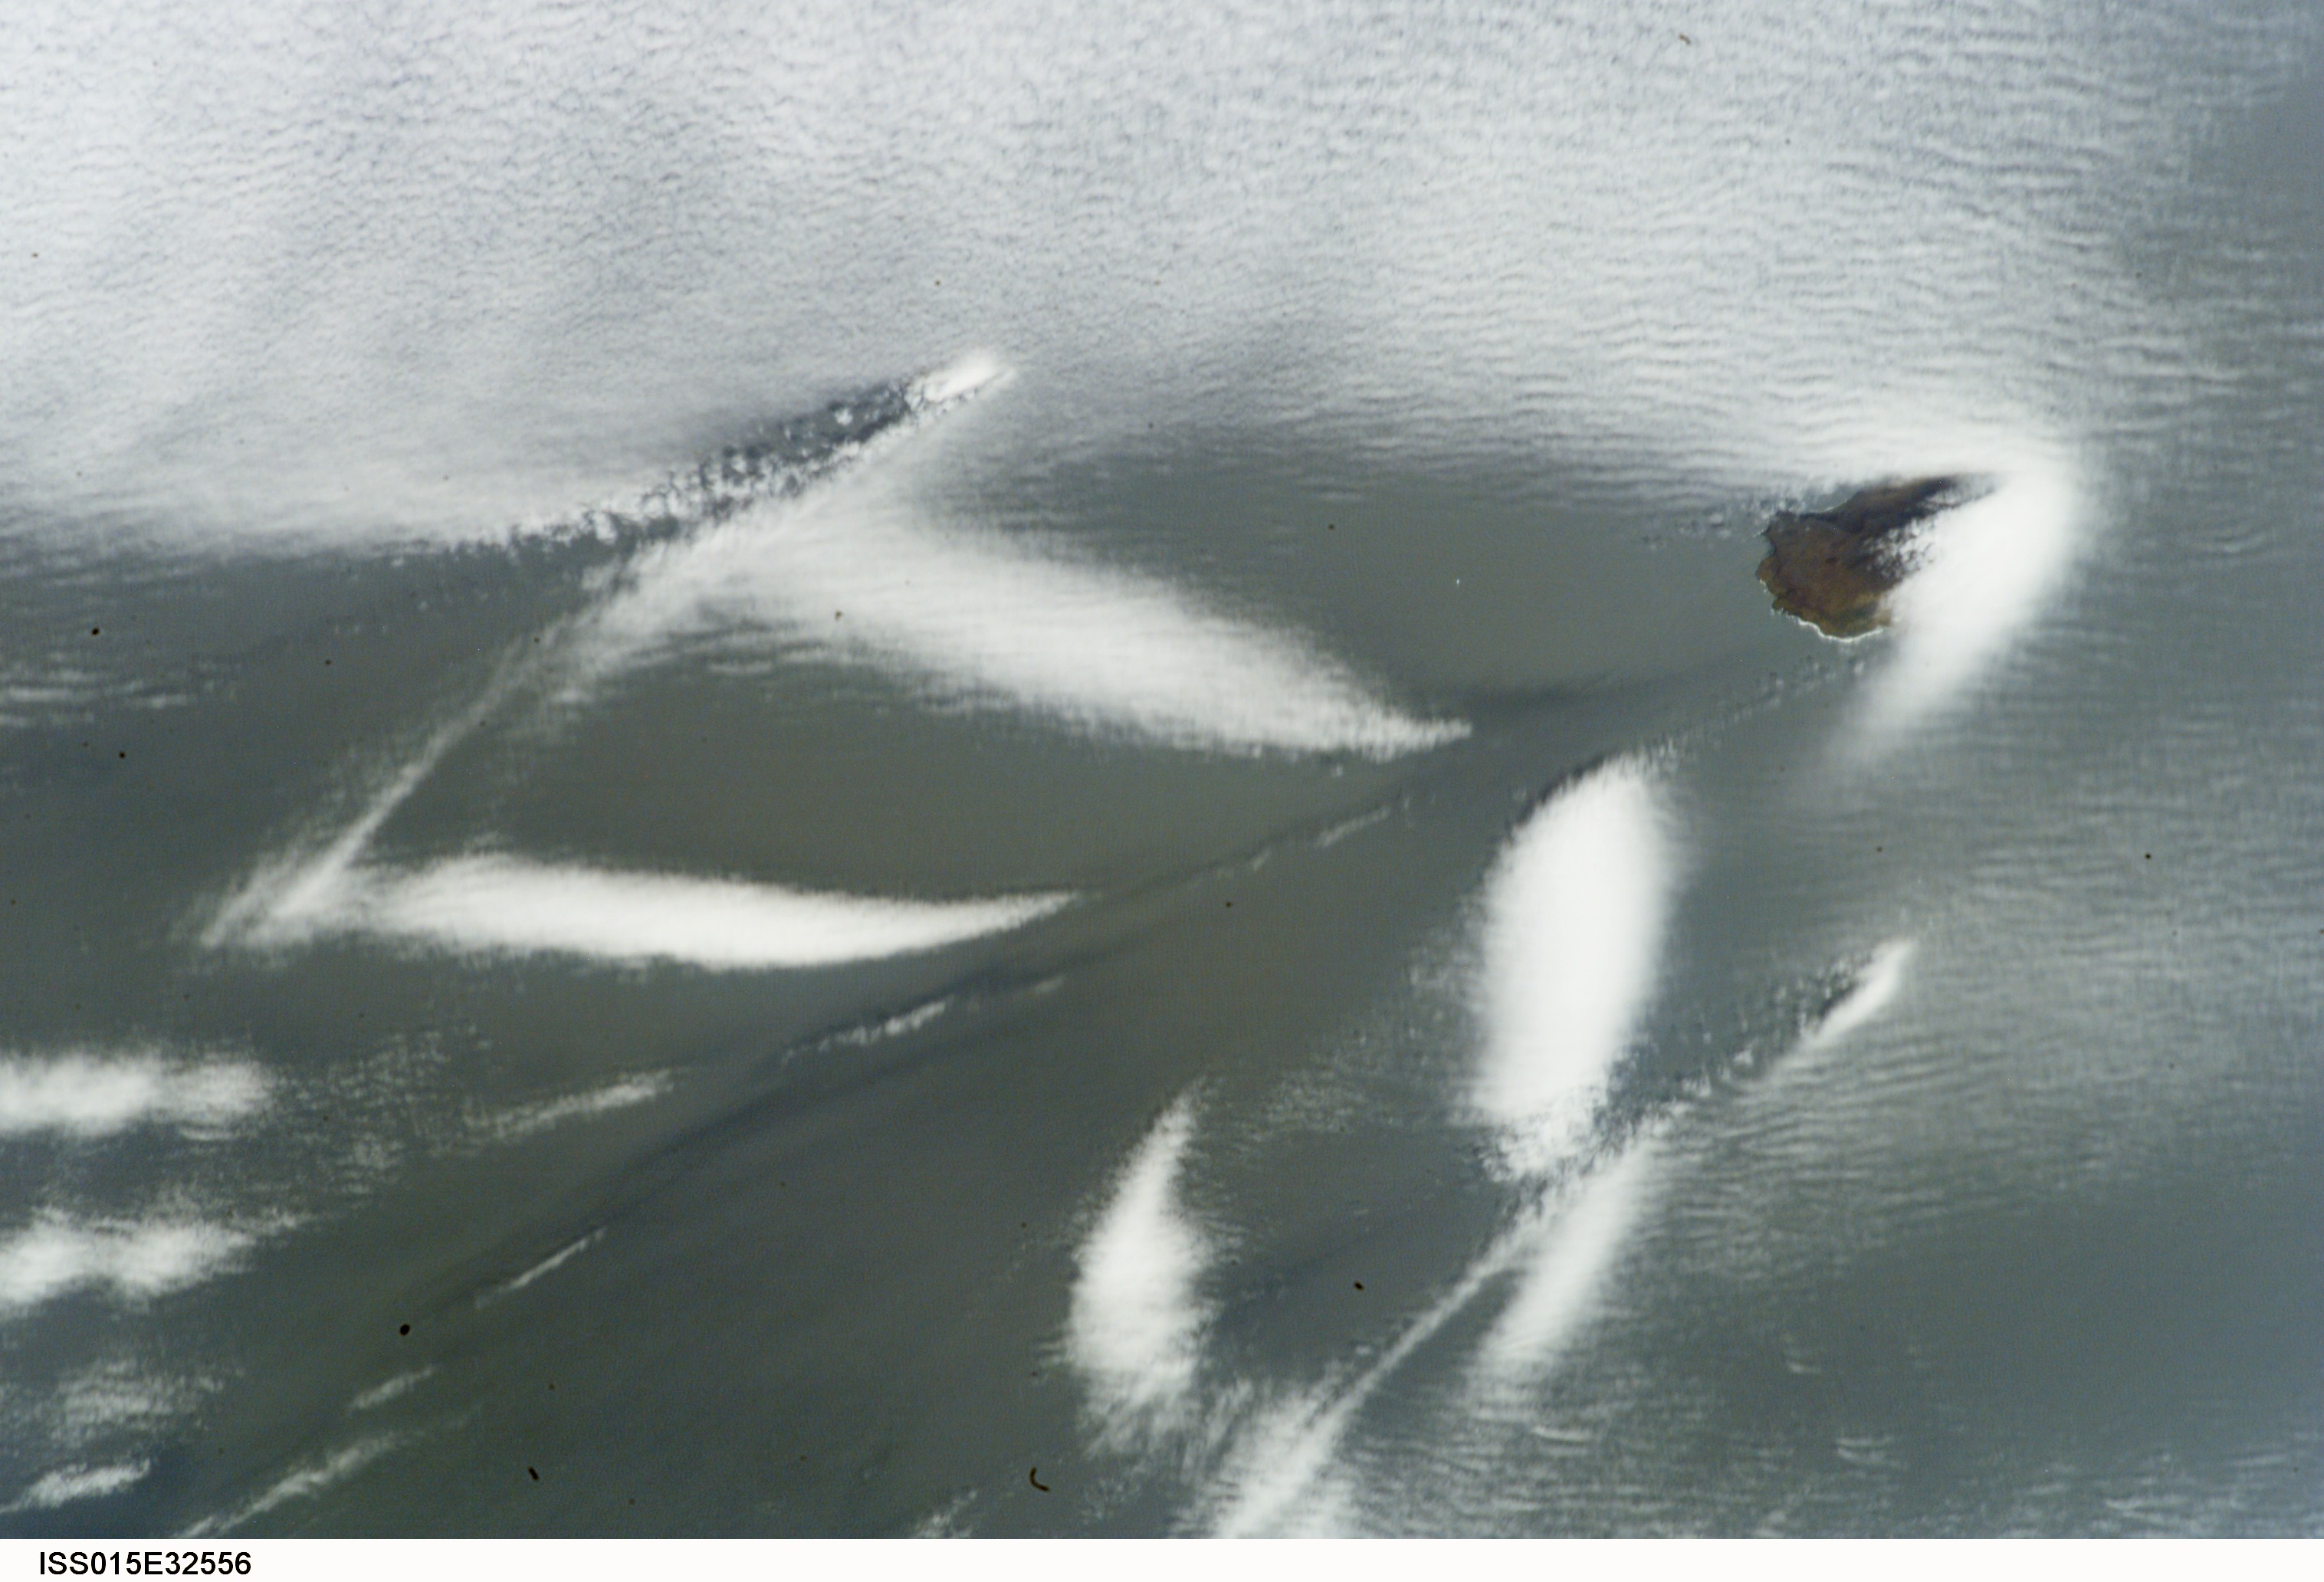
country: INDIAN OCEAN I(S).
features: I. AUX COCHONS, WAKE CLOUDS
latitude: -46.5
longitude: 50.5
